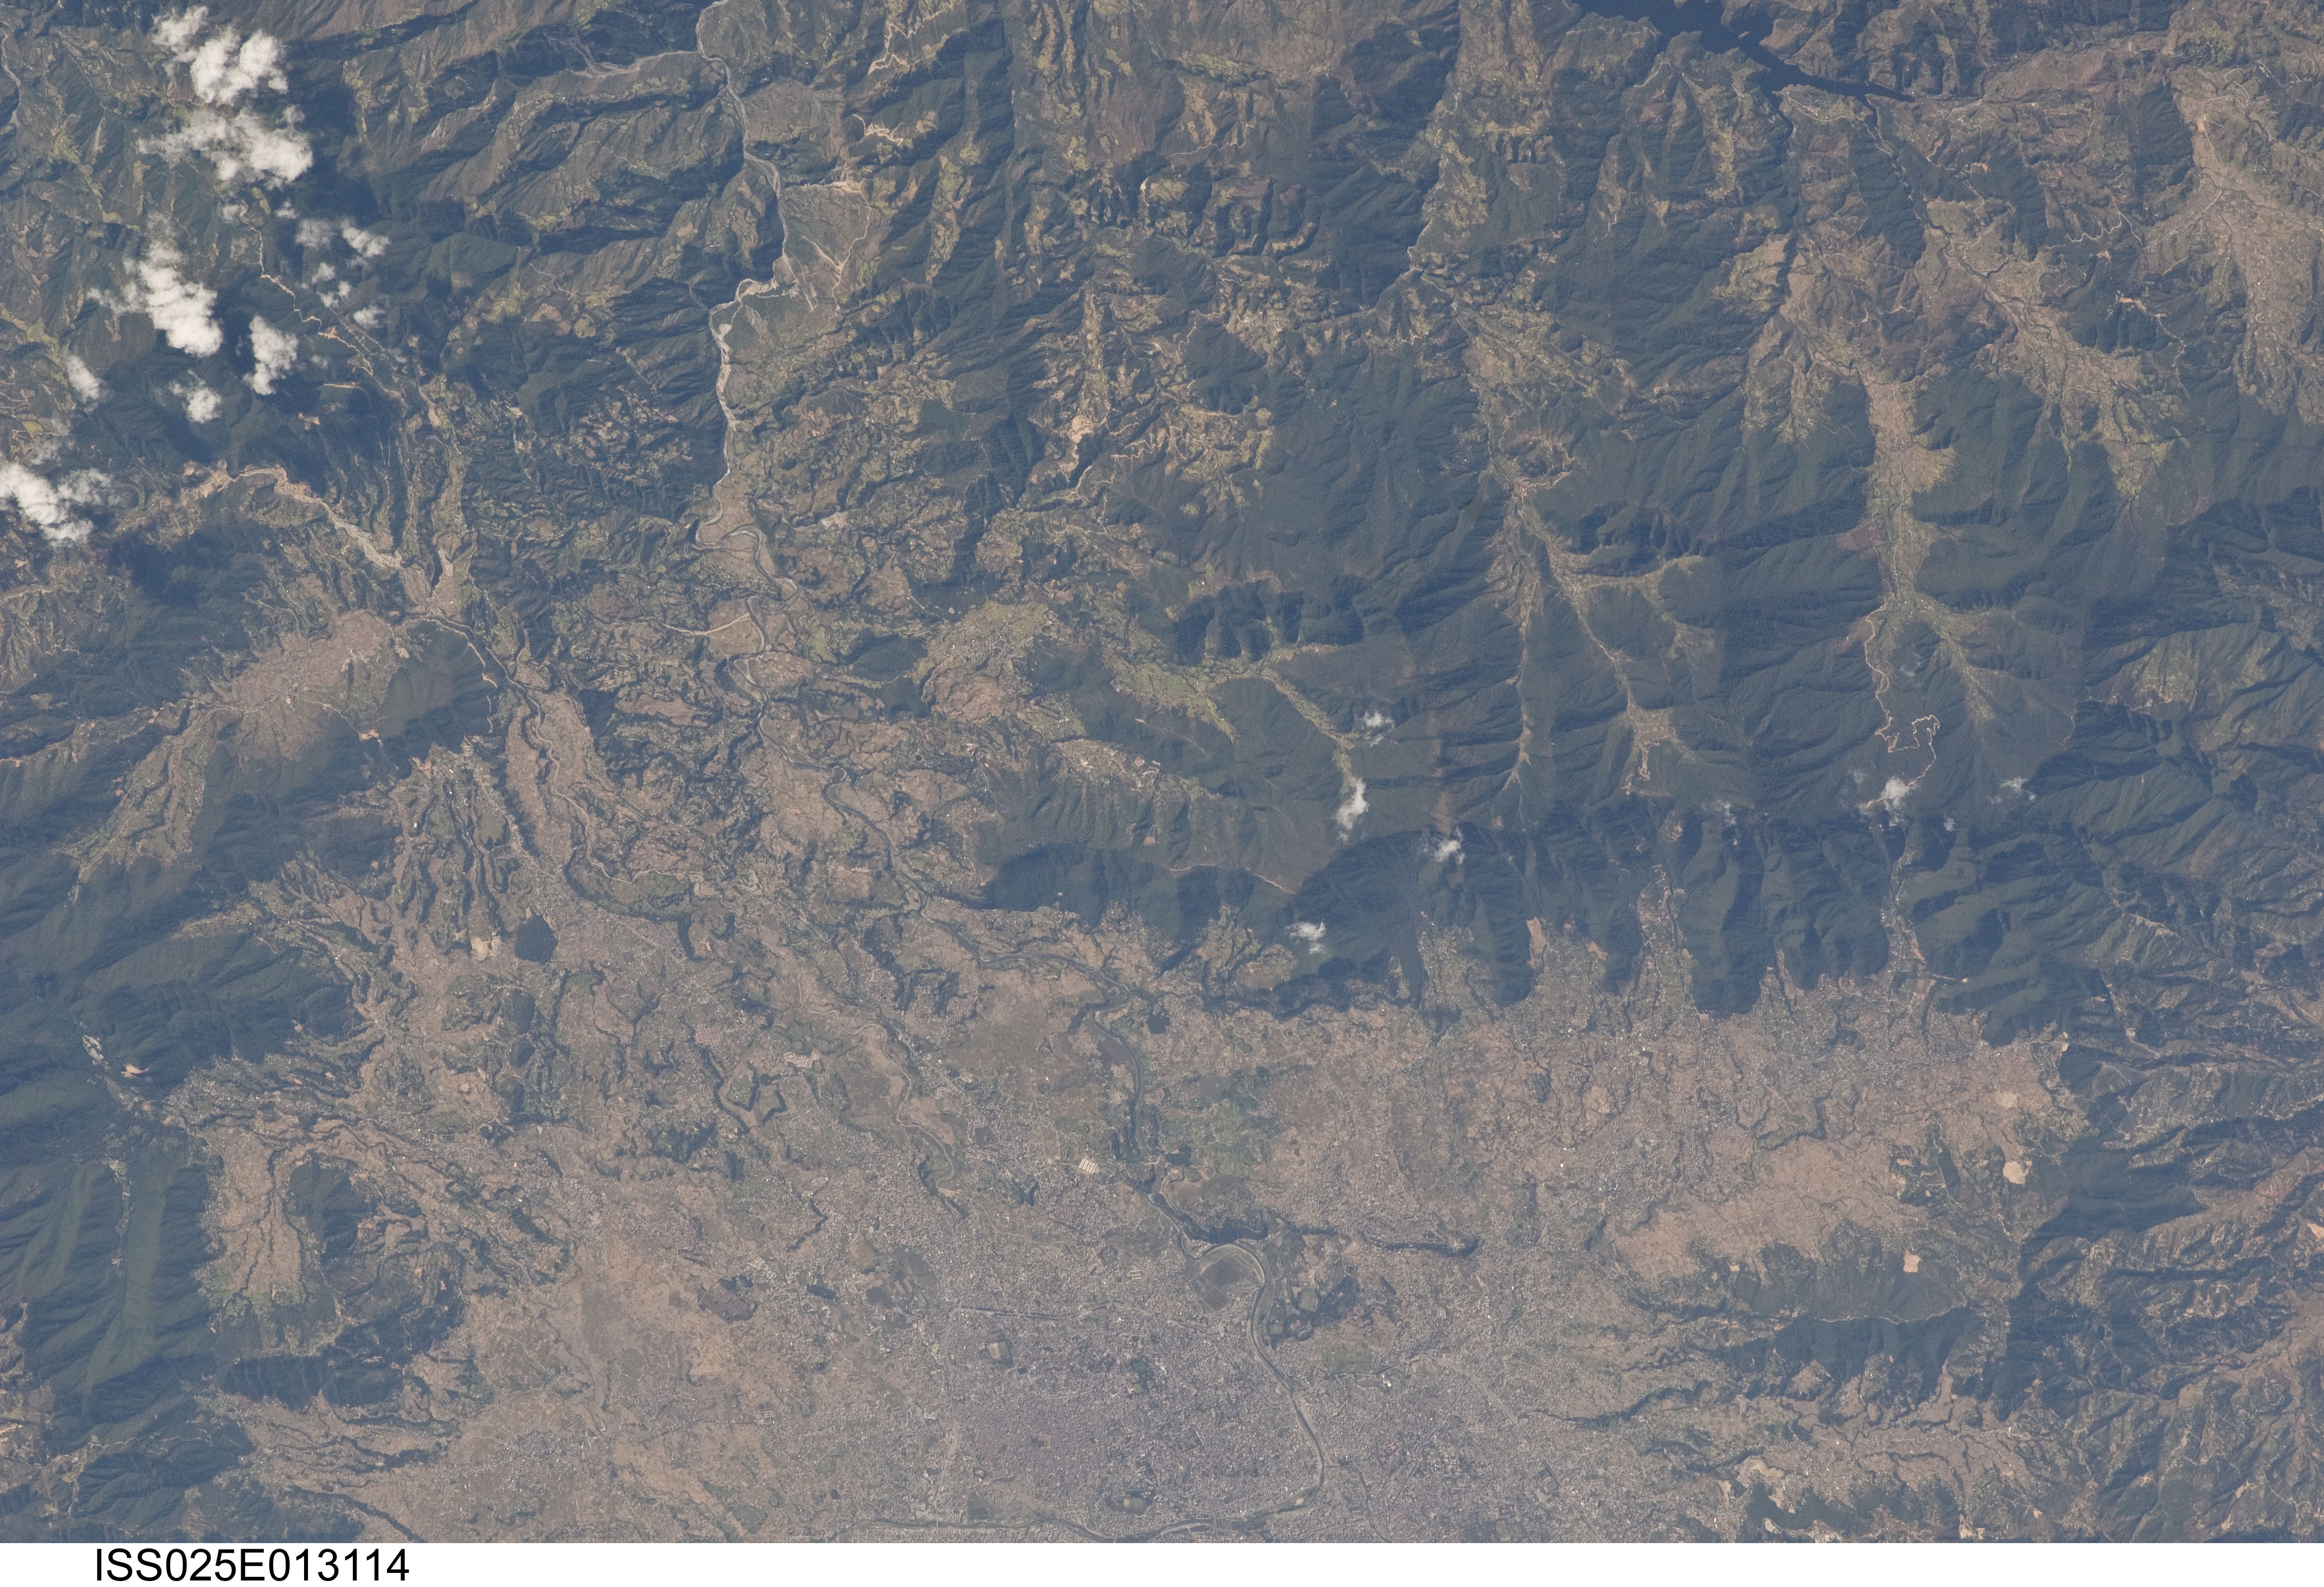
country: NEPAL
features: KATHMANDU, BAGMATI R., FOR., MTS.
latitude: 27.6
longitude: 85.3
